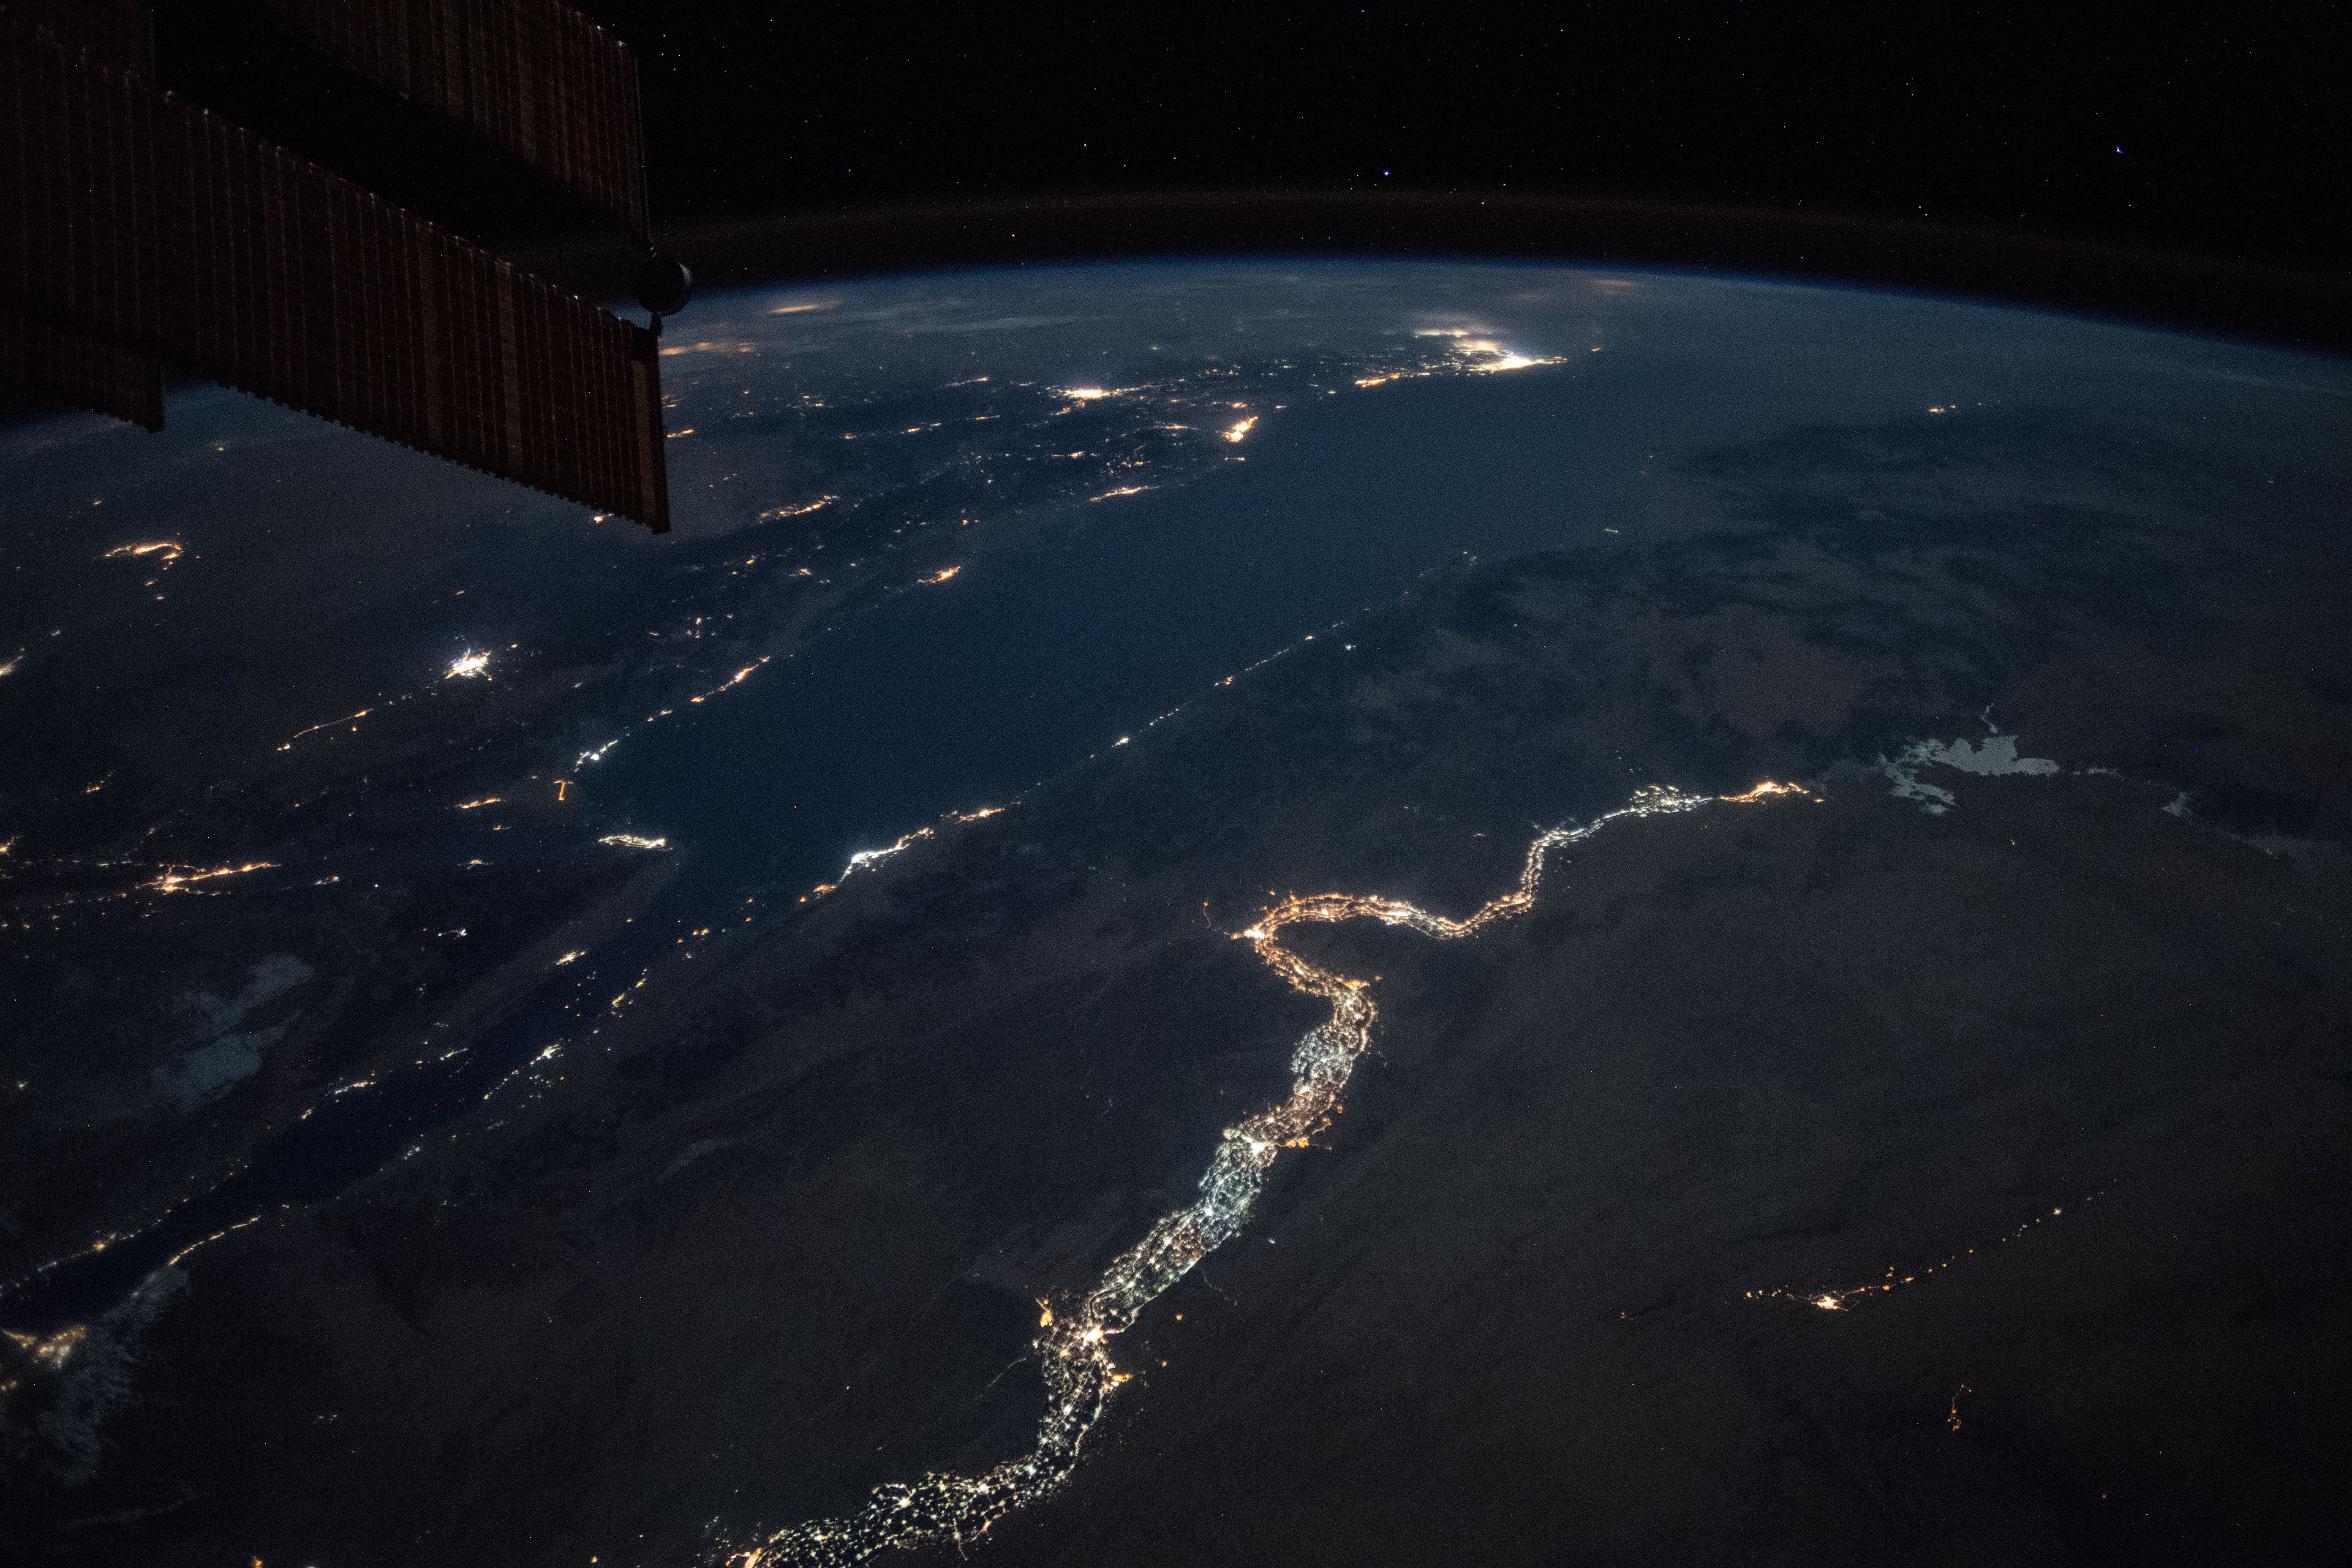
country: EGYPT
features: NILE RIVER, NUBIAN DESERT, NASSER LAKE, EASTER DESERT, RED SEA, GULF OF SUEZ, GULF OF AQABA, NIGHT, EARTH LIMB
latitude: 26.1
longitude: 33.4
